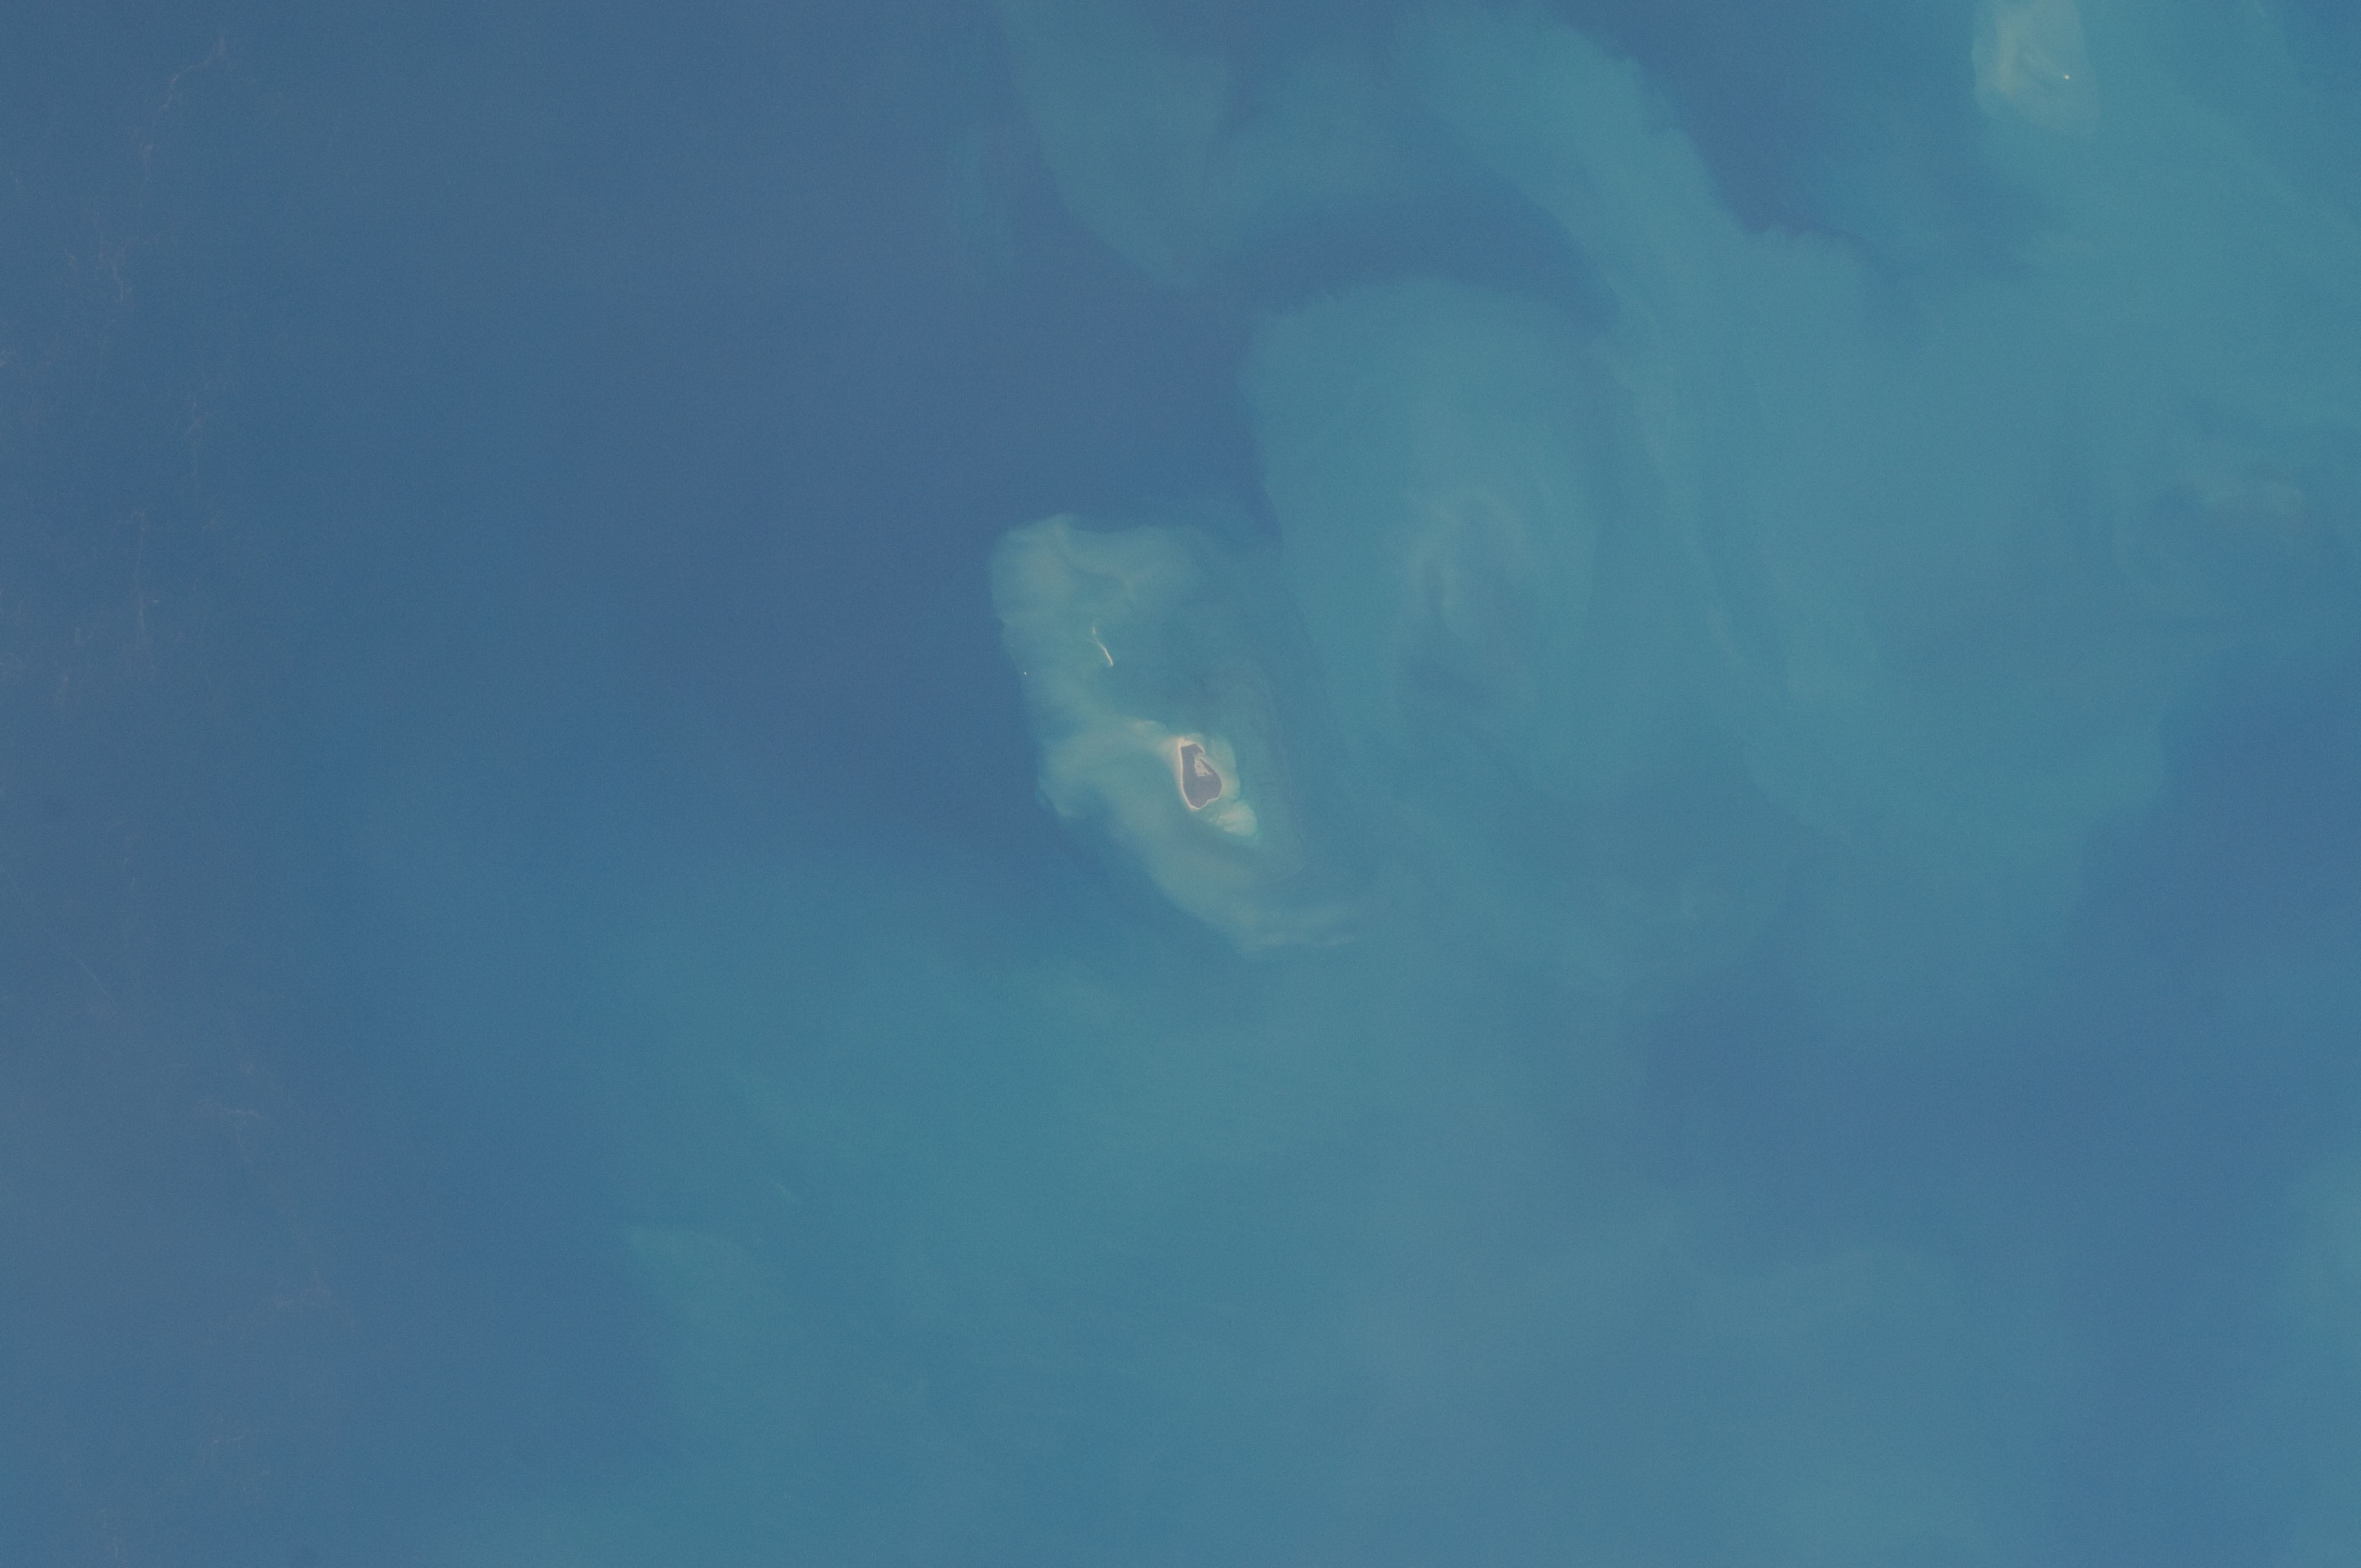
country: AUSTRALIA-WA
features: ADELE ISLAND
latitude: -15.5
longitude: 123.2
